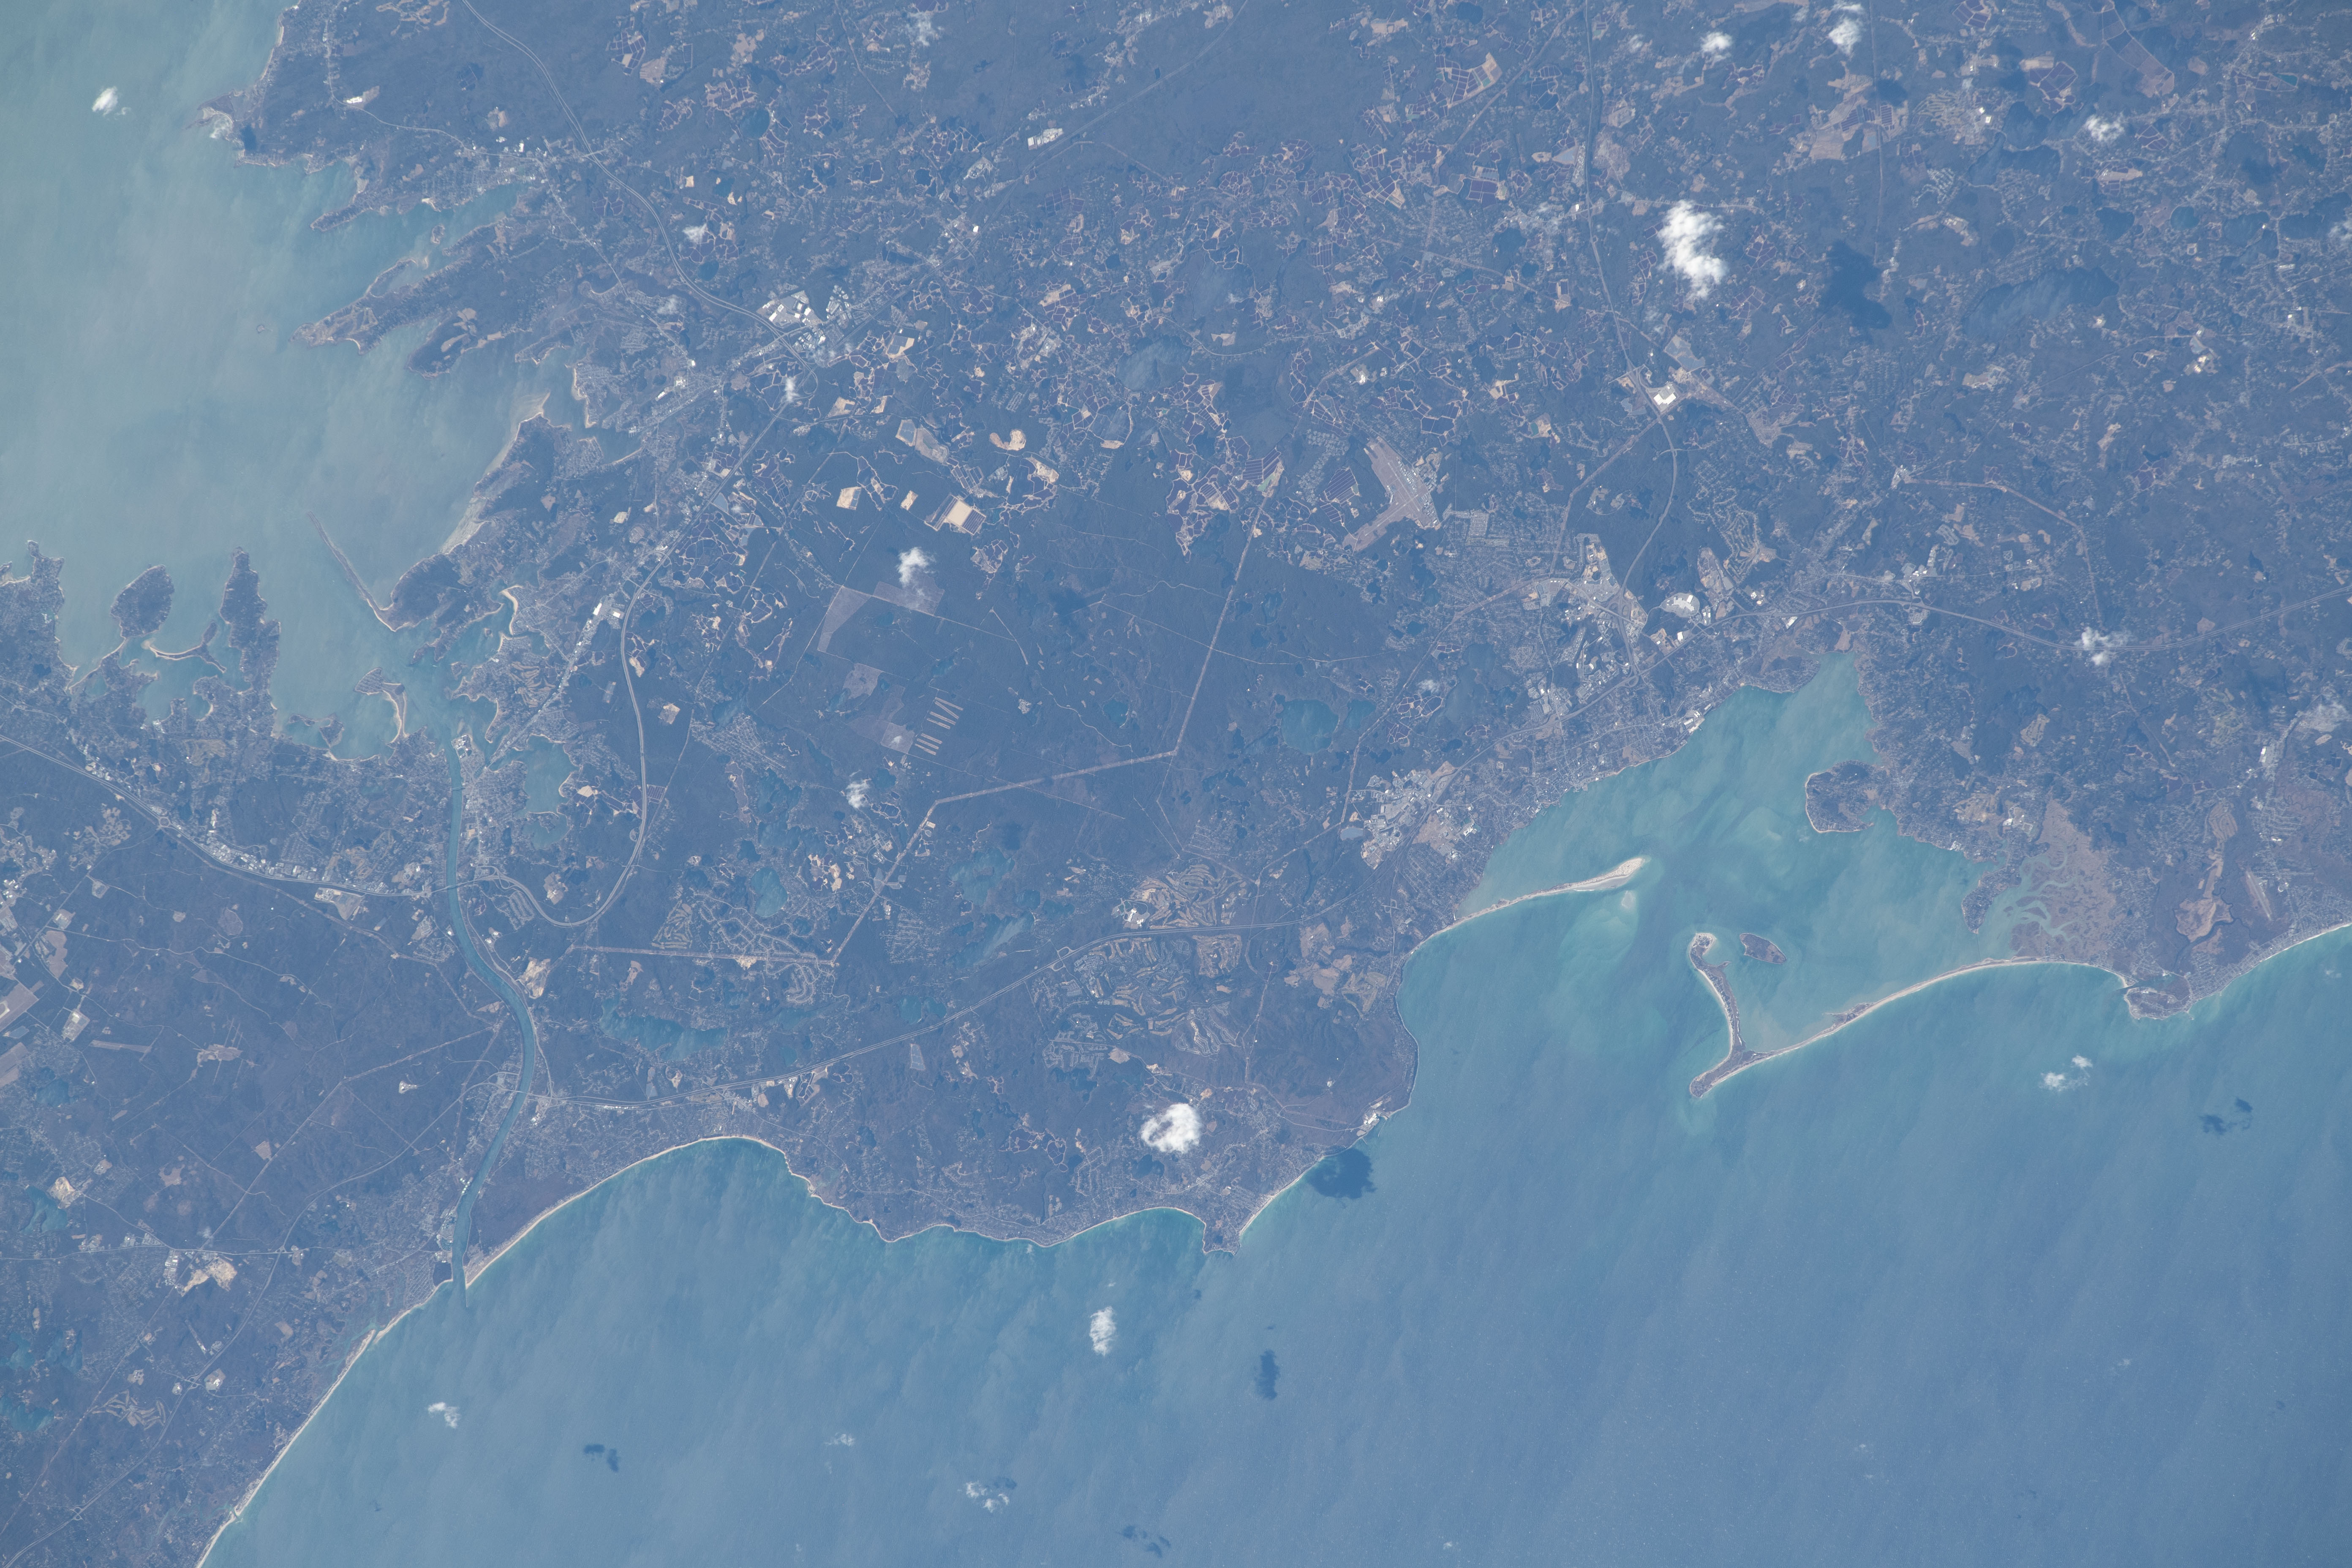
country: USA-MASSACHUSETTS
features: PLYMOUTH BAY, INDIAN BROOK CONSERVATION AREA
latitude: 41.9
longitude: -70.7
